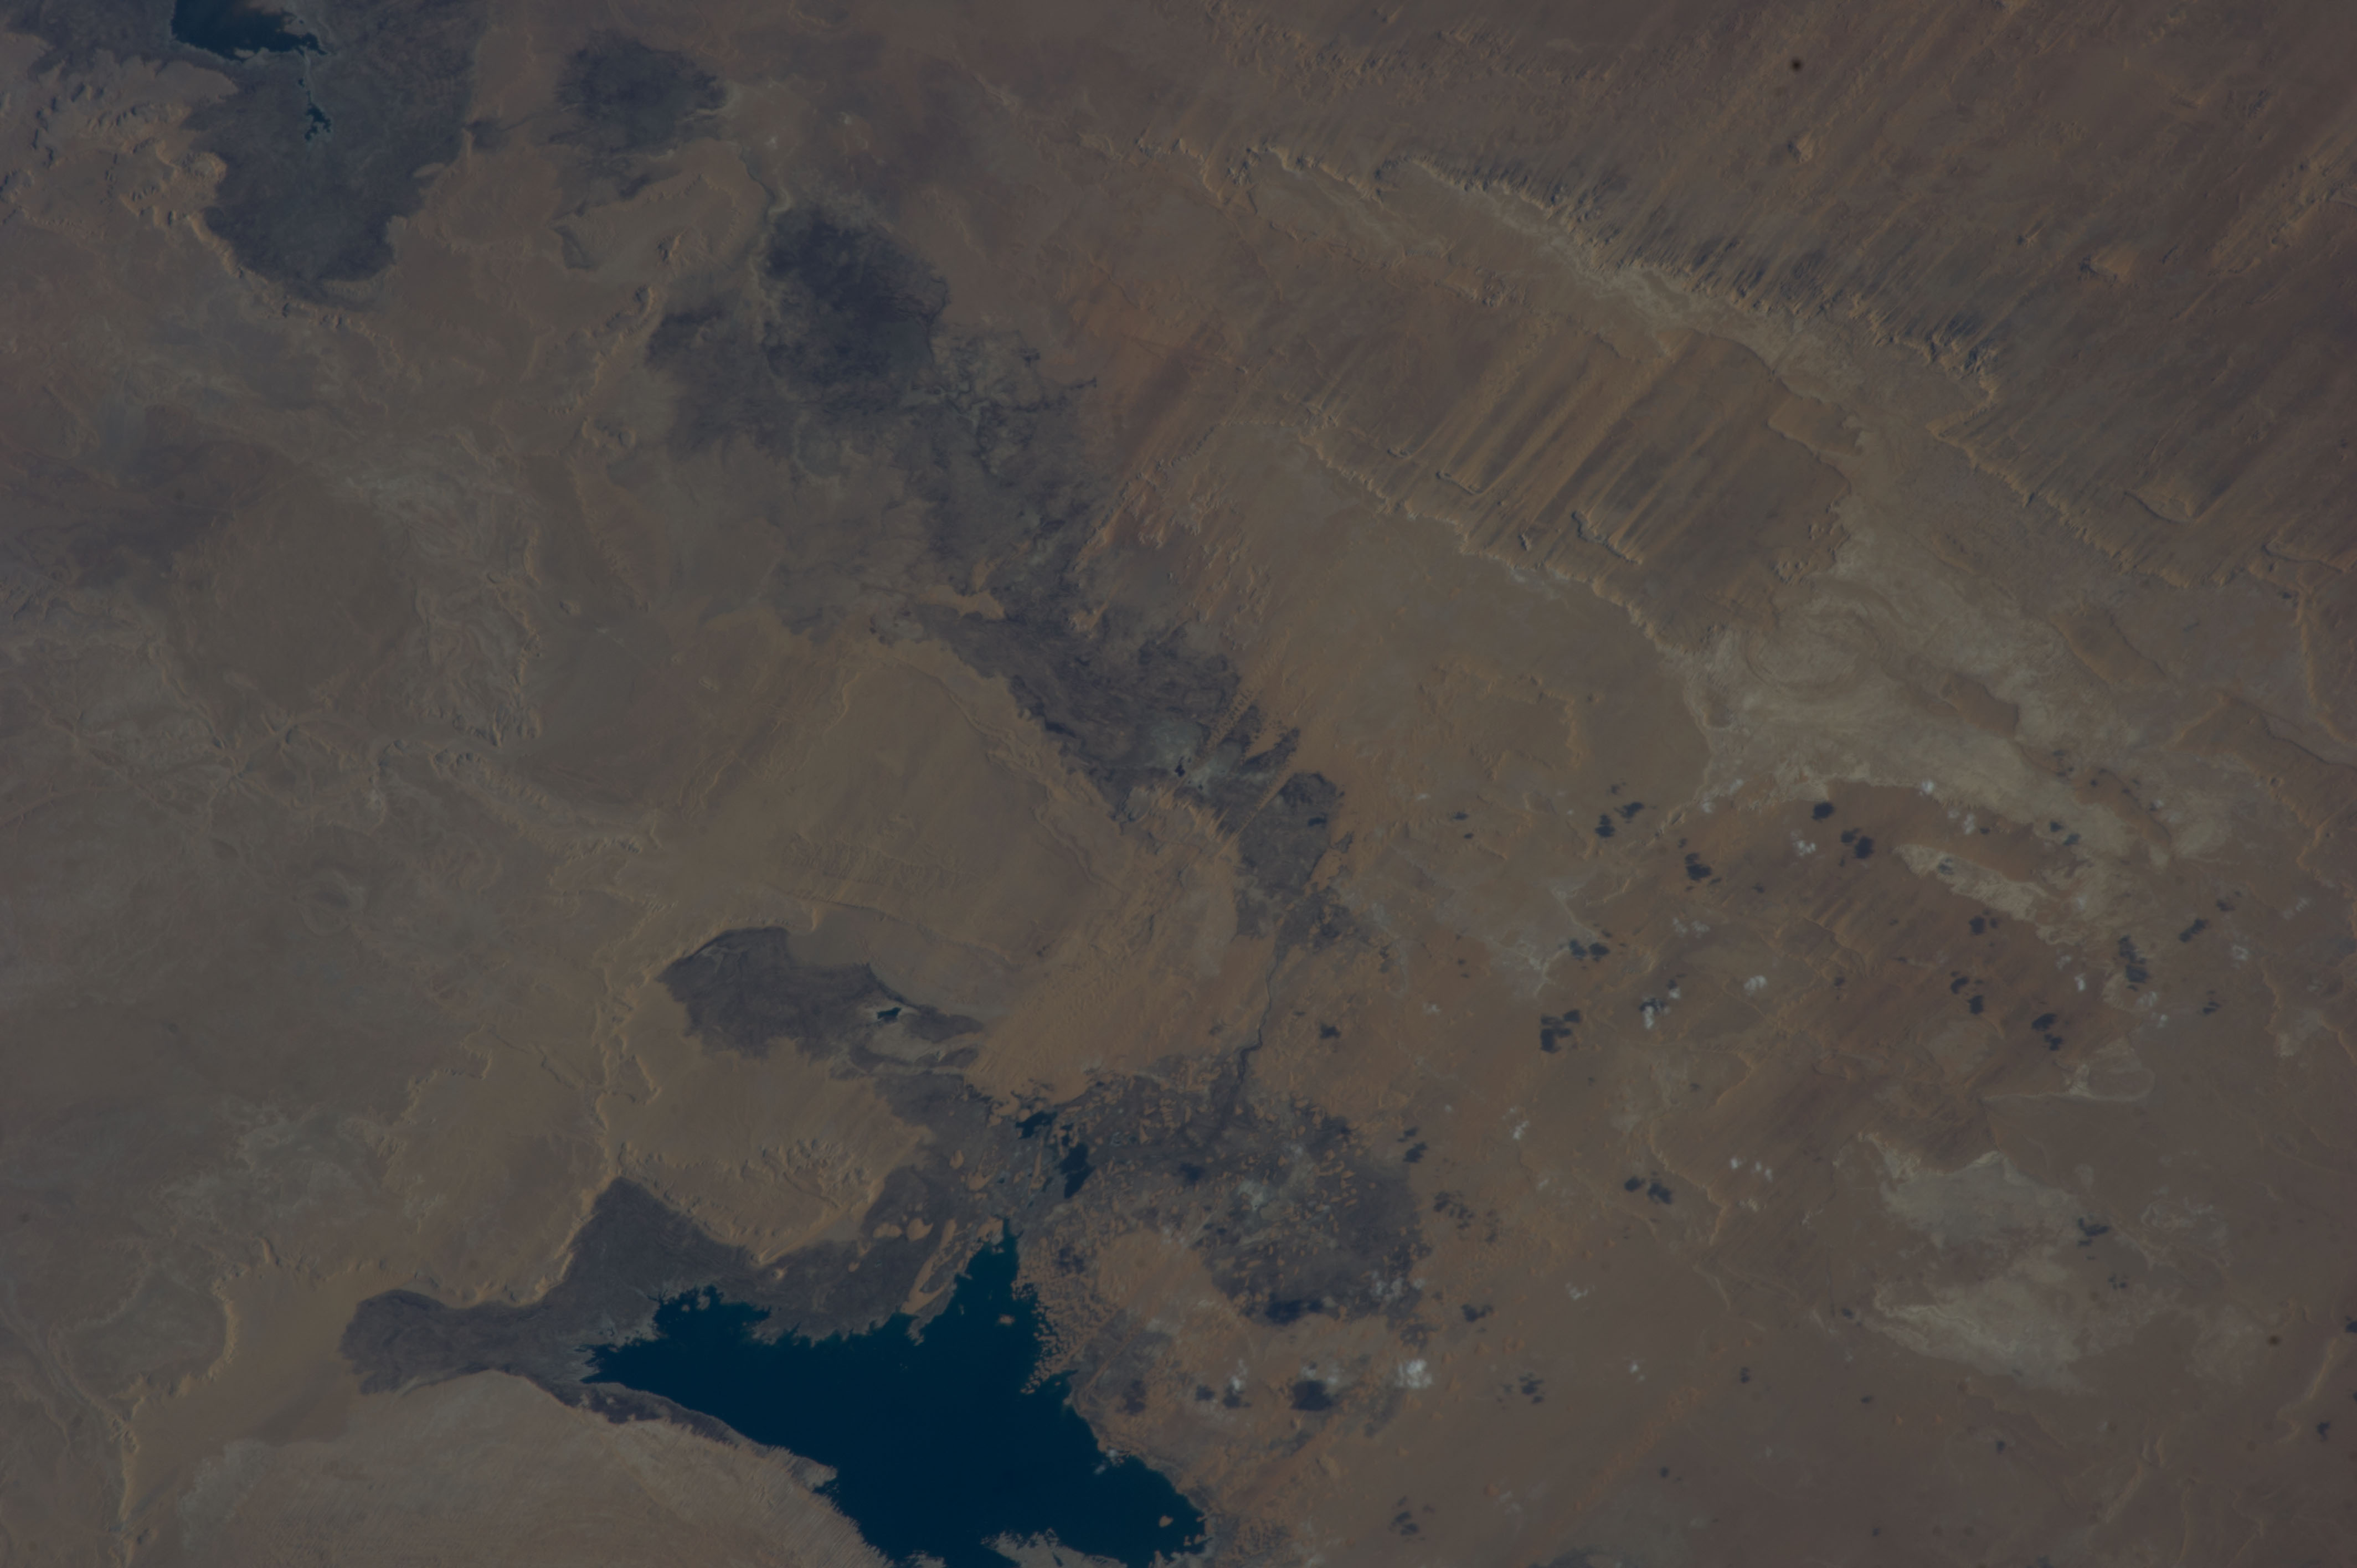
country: EGYPT
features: TOSHKA LAKES, DESERT
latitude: 23.2
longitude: 30.7
